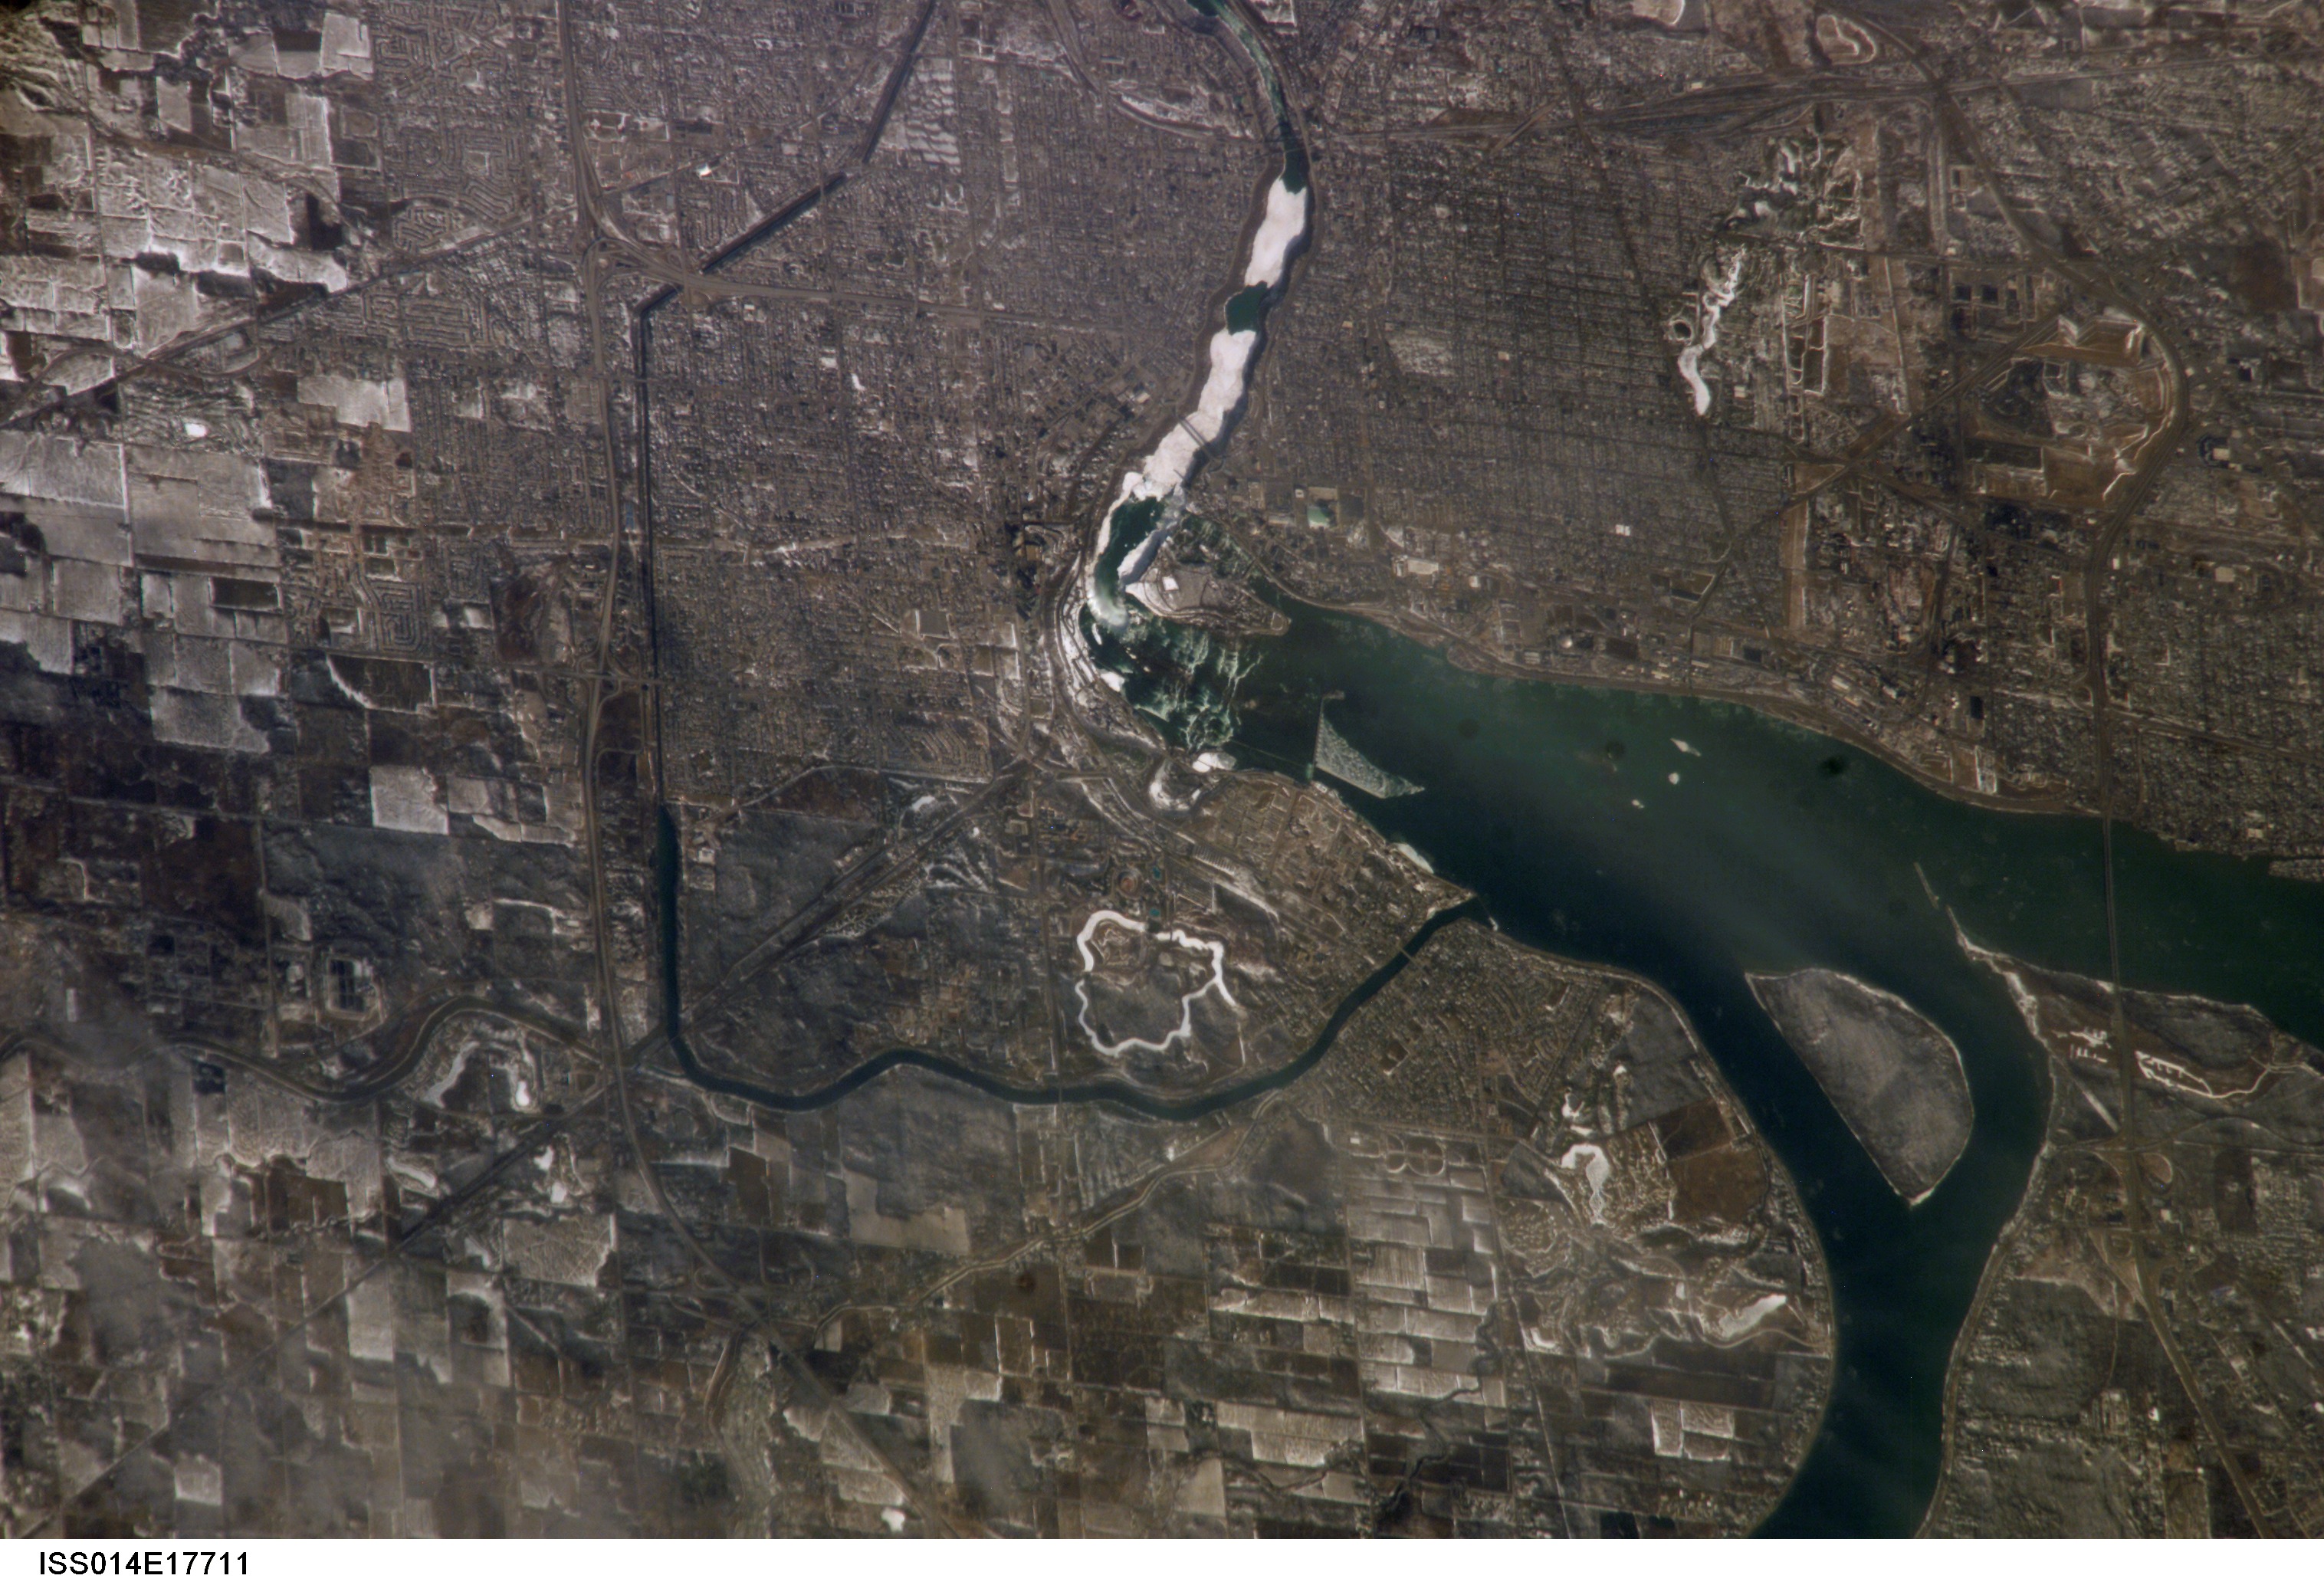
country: CANADA-O
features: NIAGARA FALLS, R., ISLANDS, ICE
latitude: 43.1
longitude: -79.1
